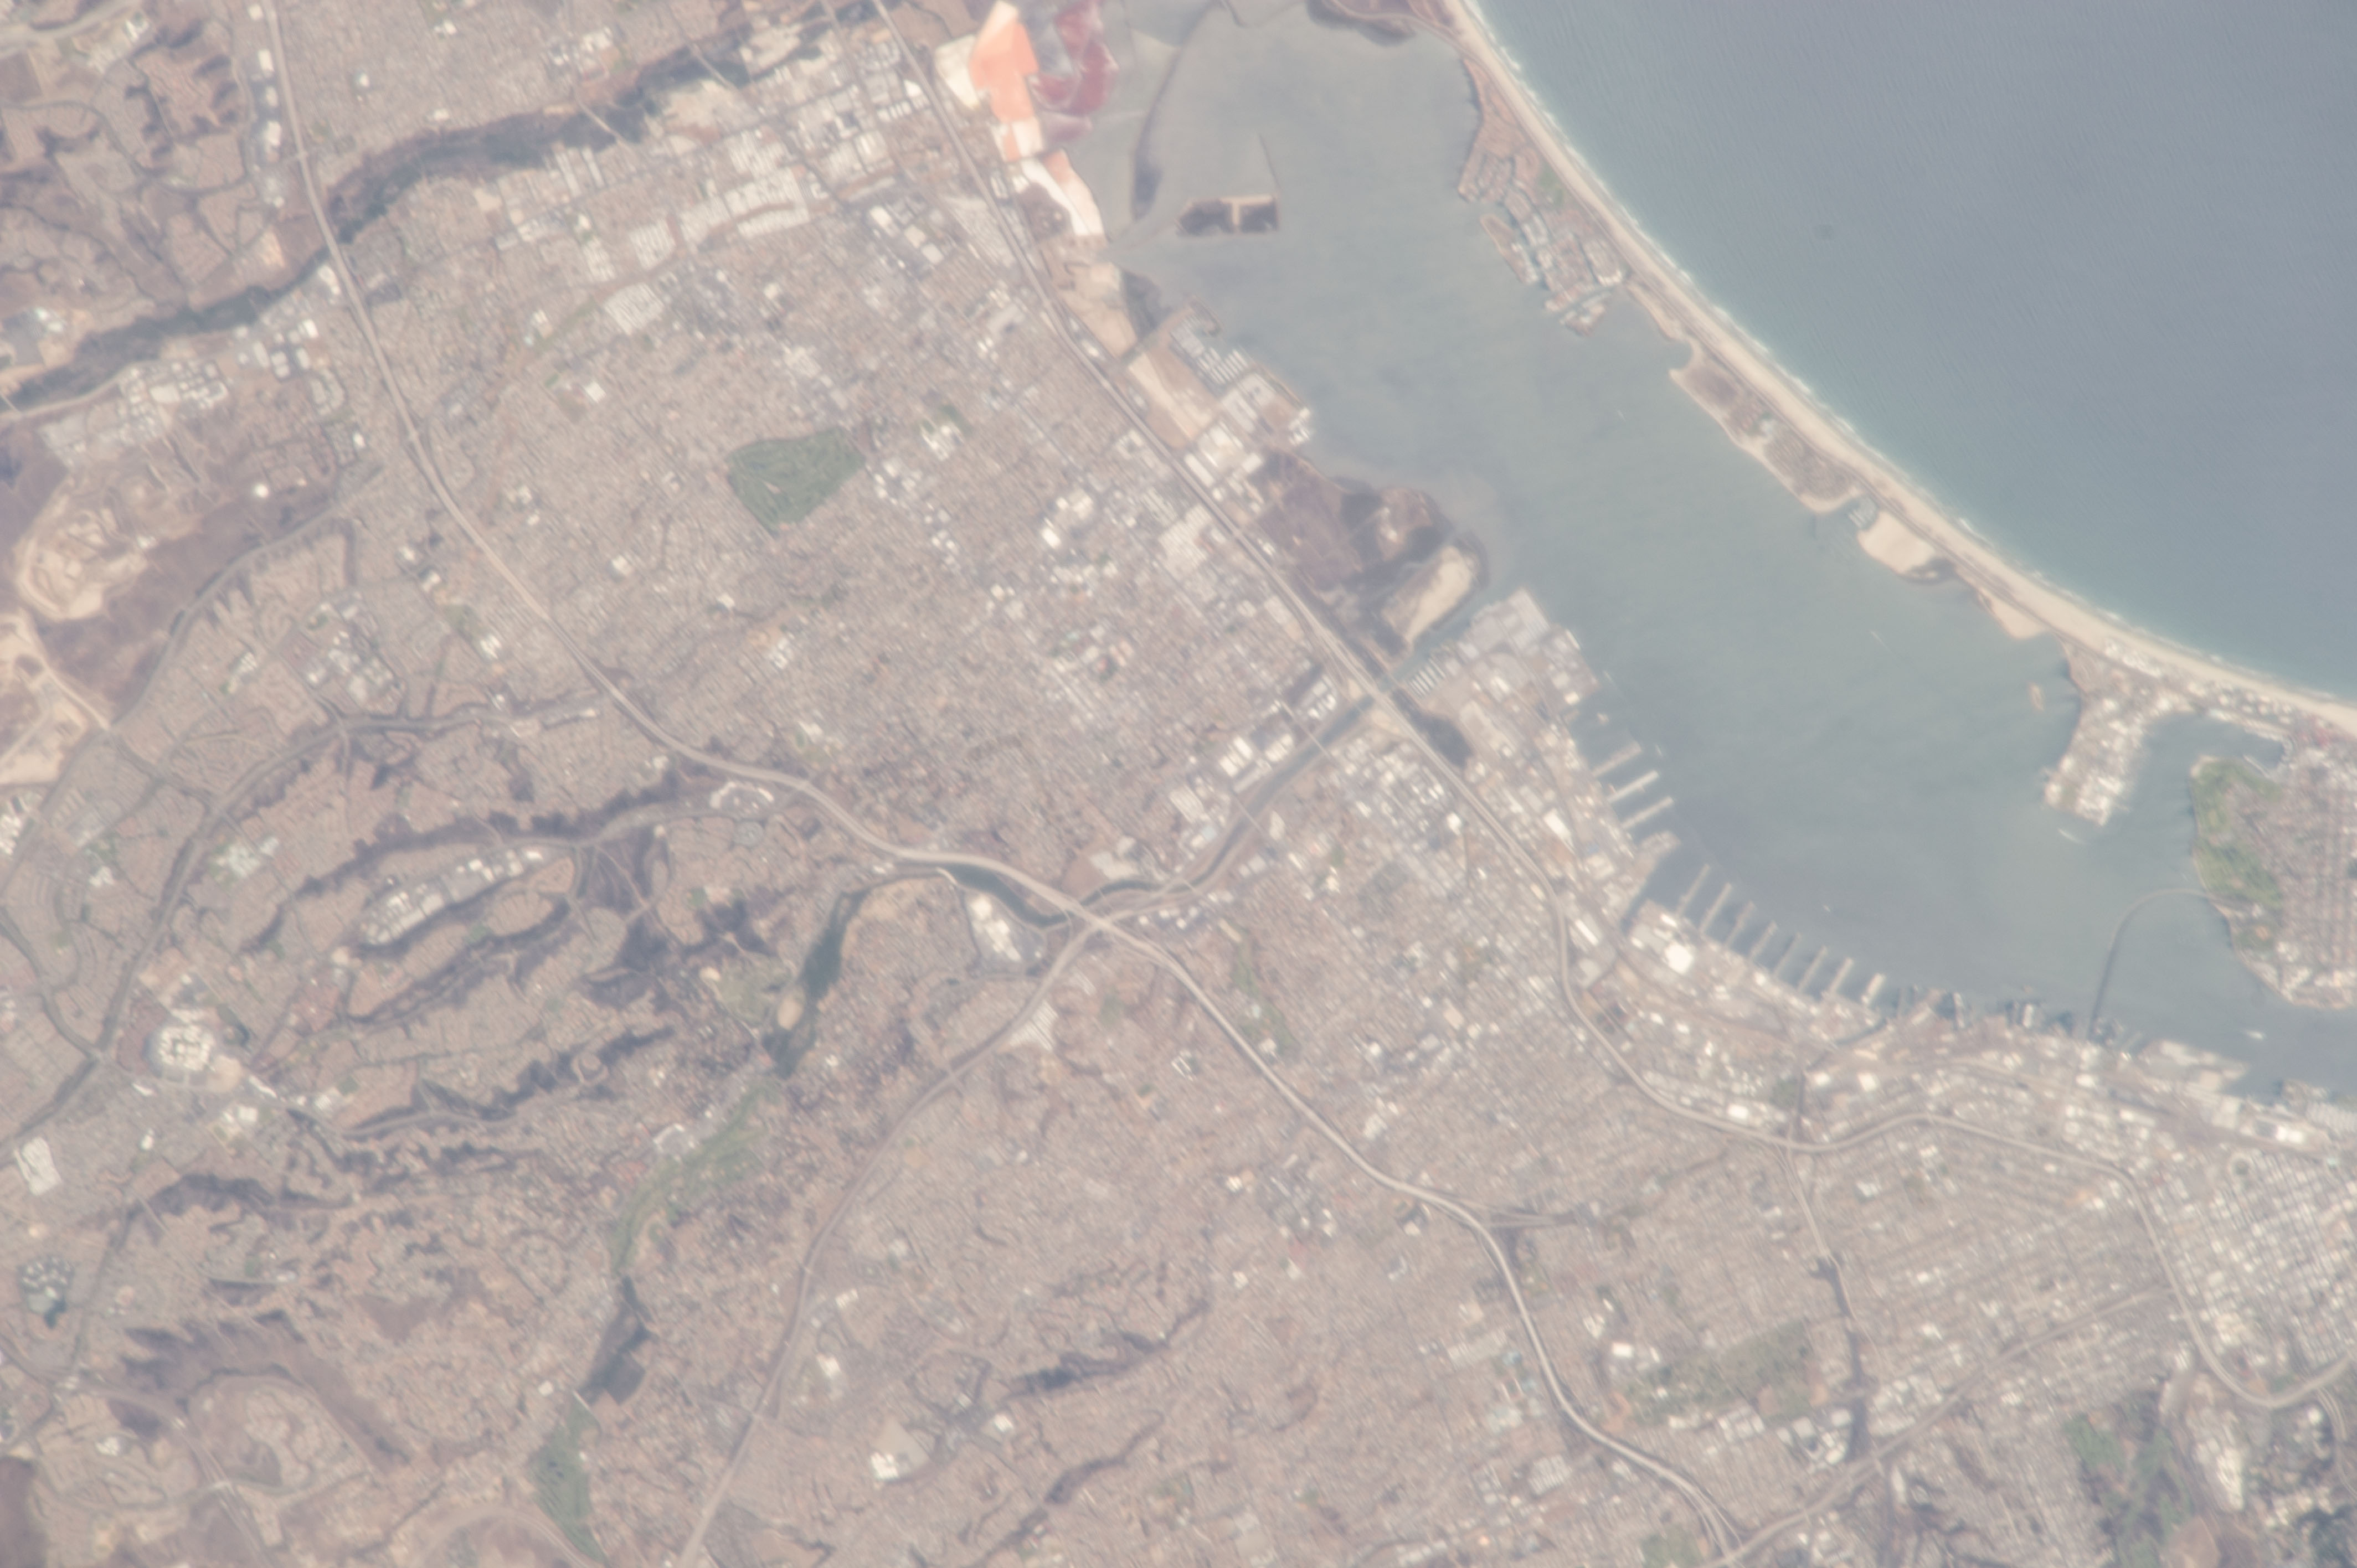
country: USA-CALIFORNIA
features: CHULA VISTA, TIJUANA, SAN DIEGO BAY
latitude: 32.6
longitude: -117.1
